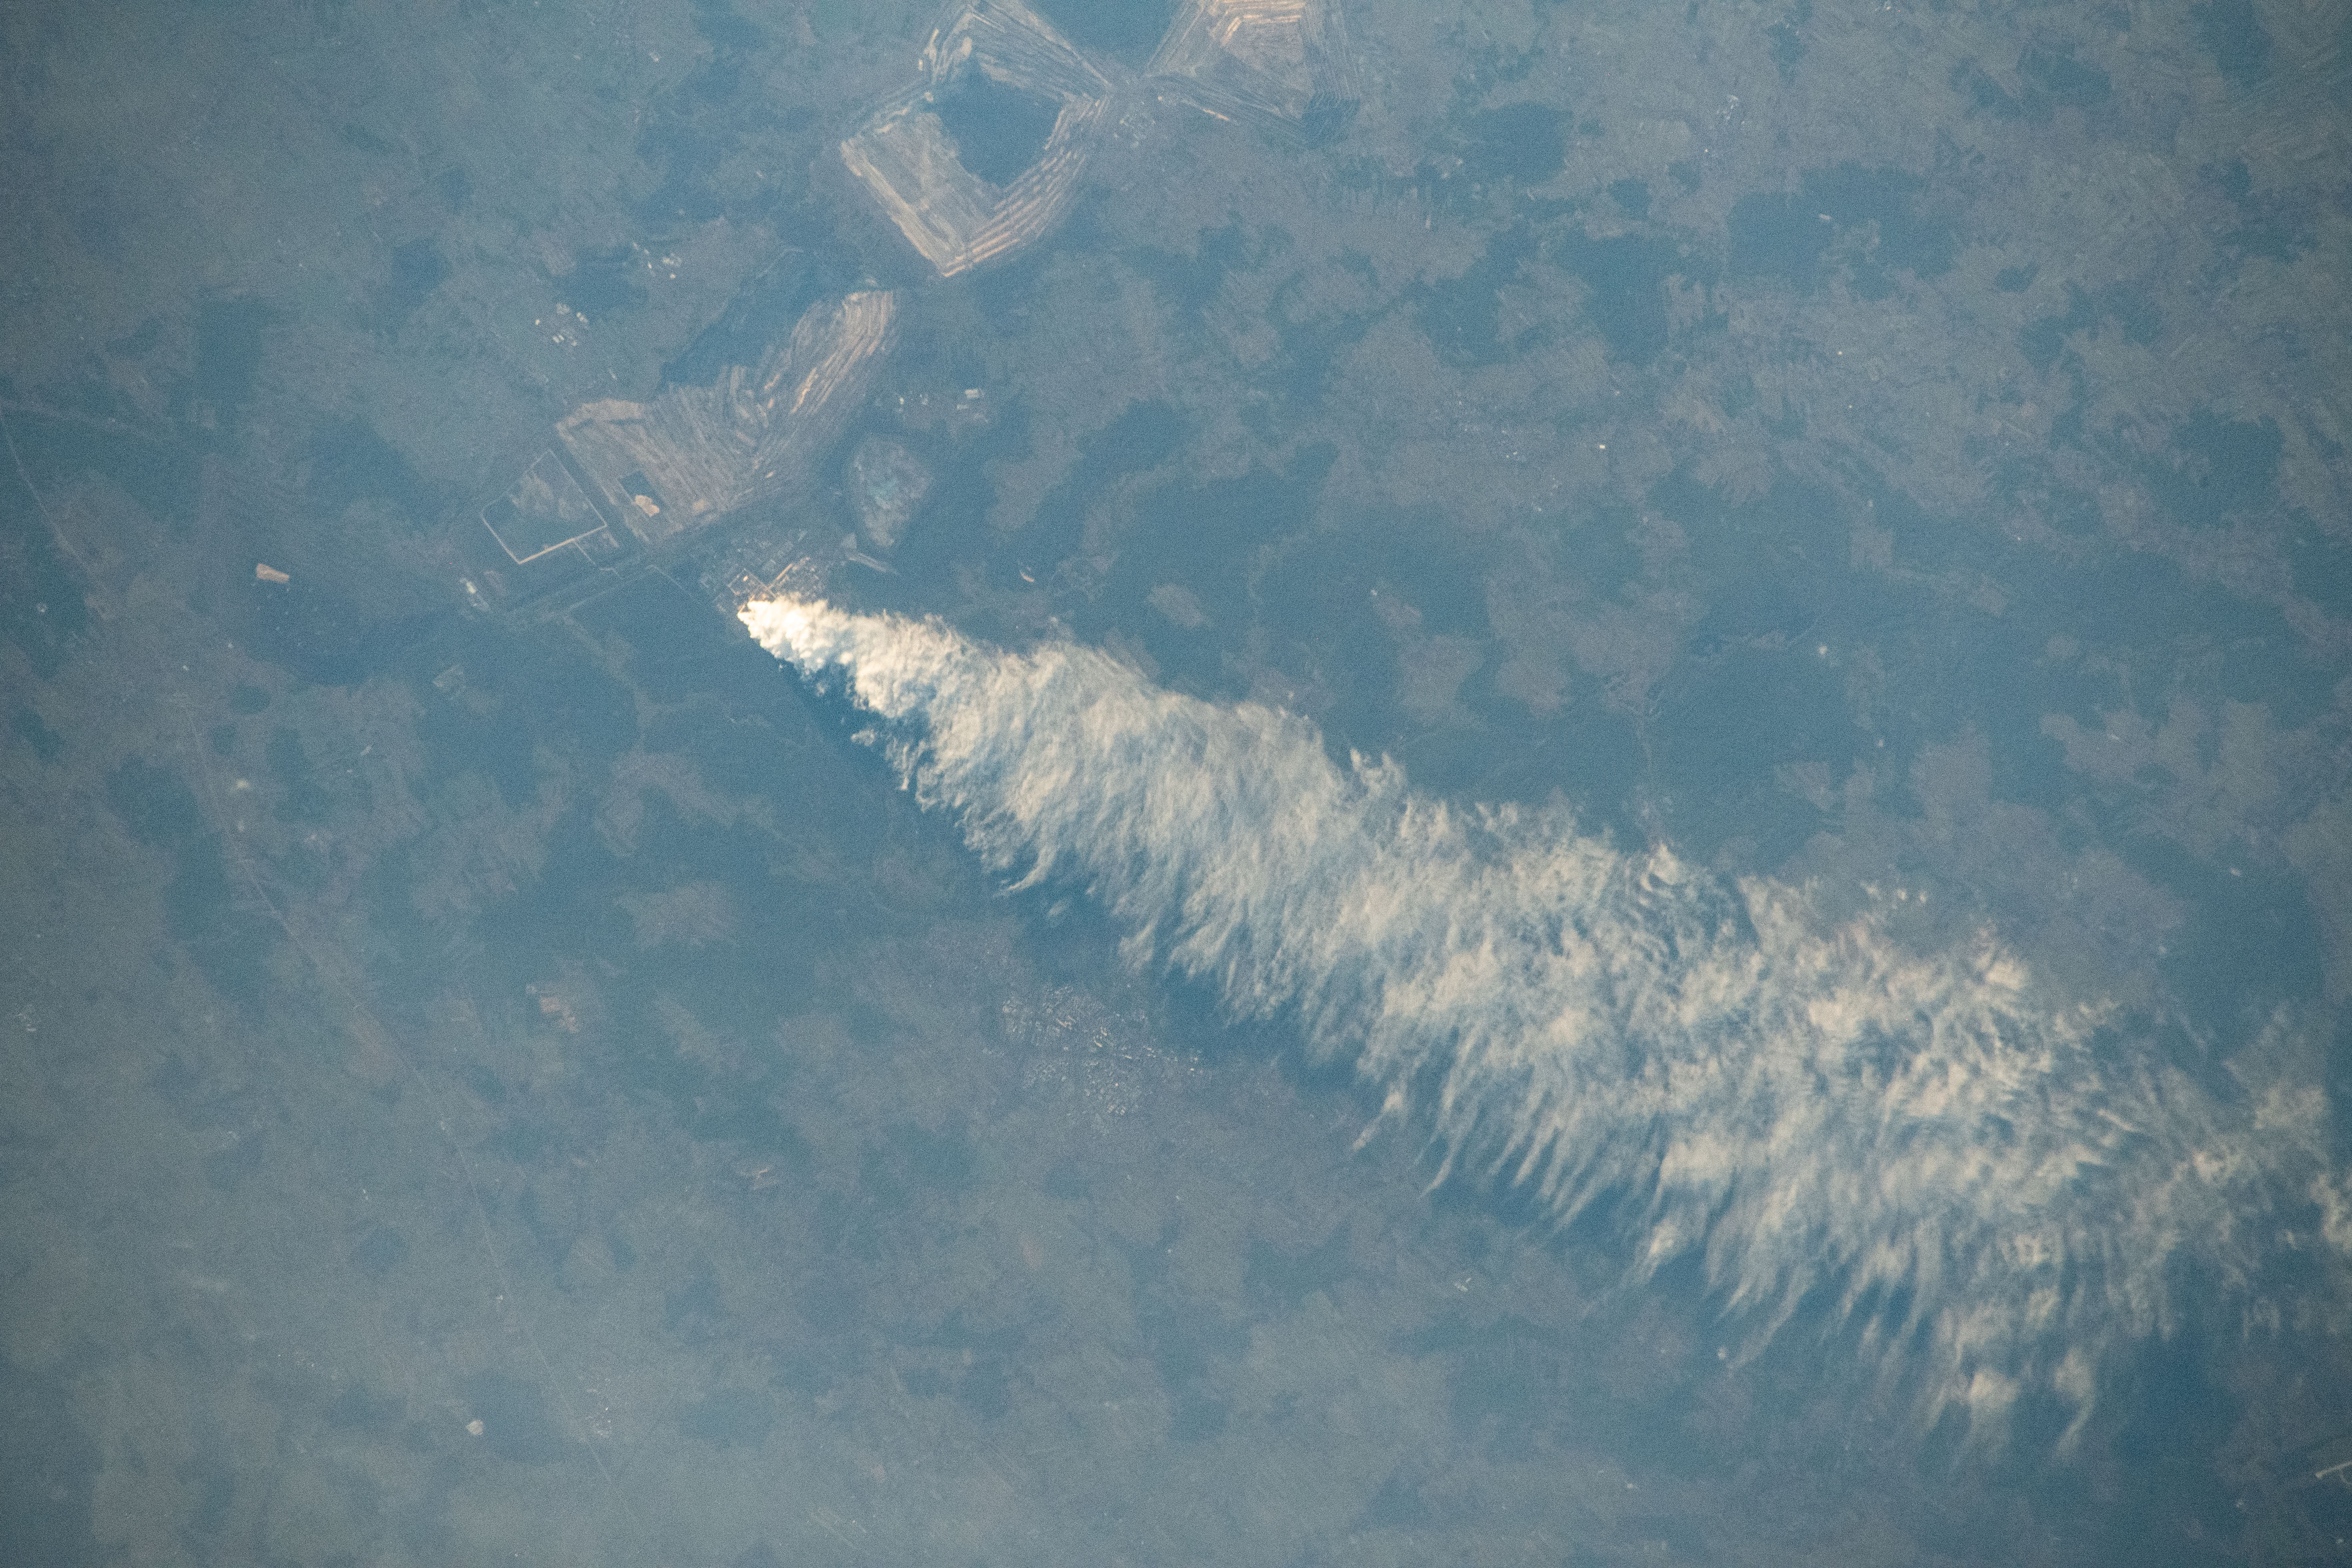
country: POLAND
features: COAL MINING
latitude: 51.3
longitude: 19.2
